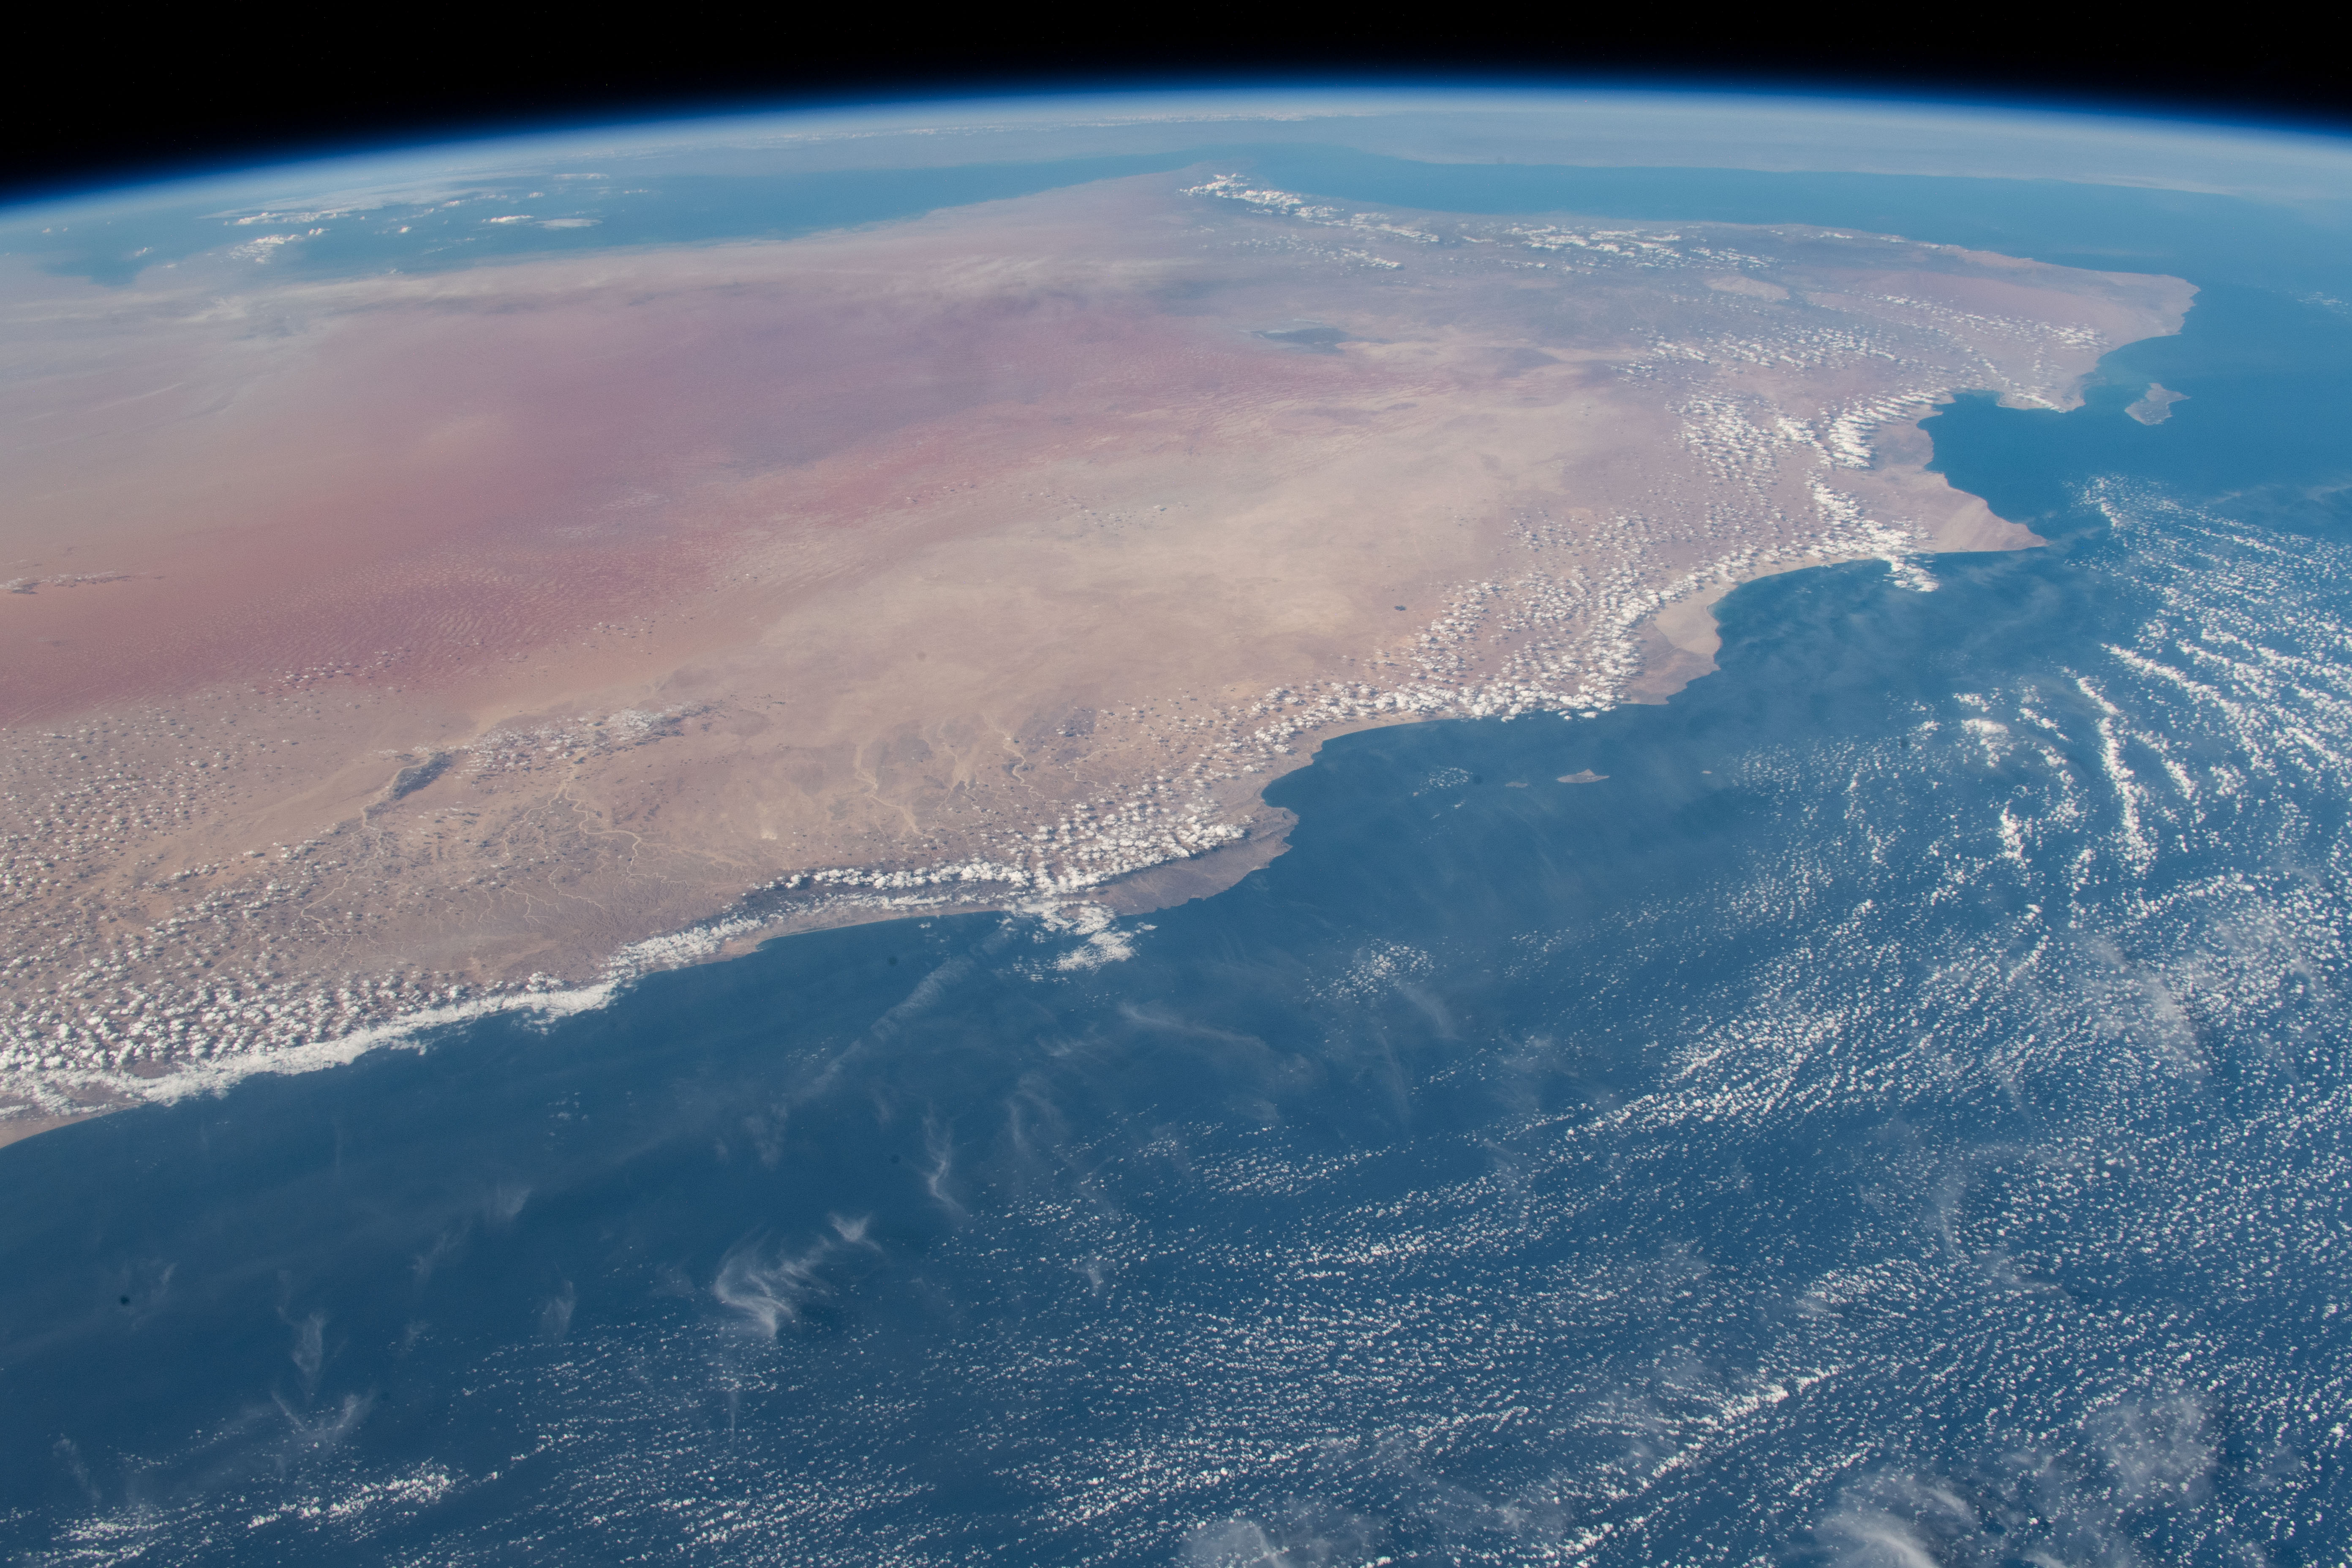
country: OMAN
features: RUB' AL KHALI DESERT, OMAN
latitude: 17.5
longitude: 55.5
